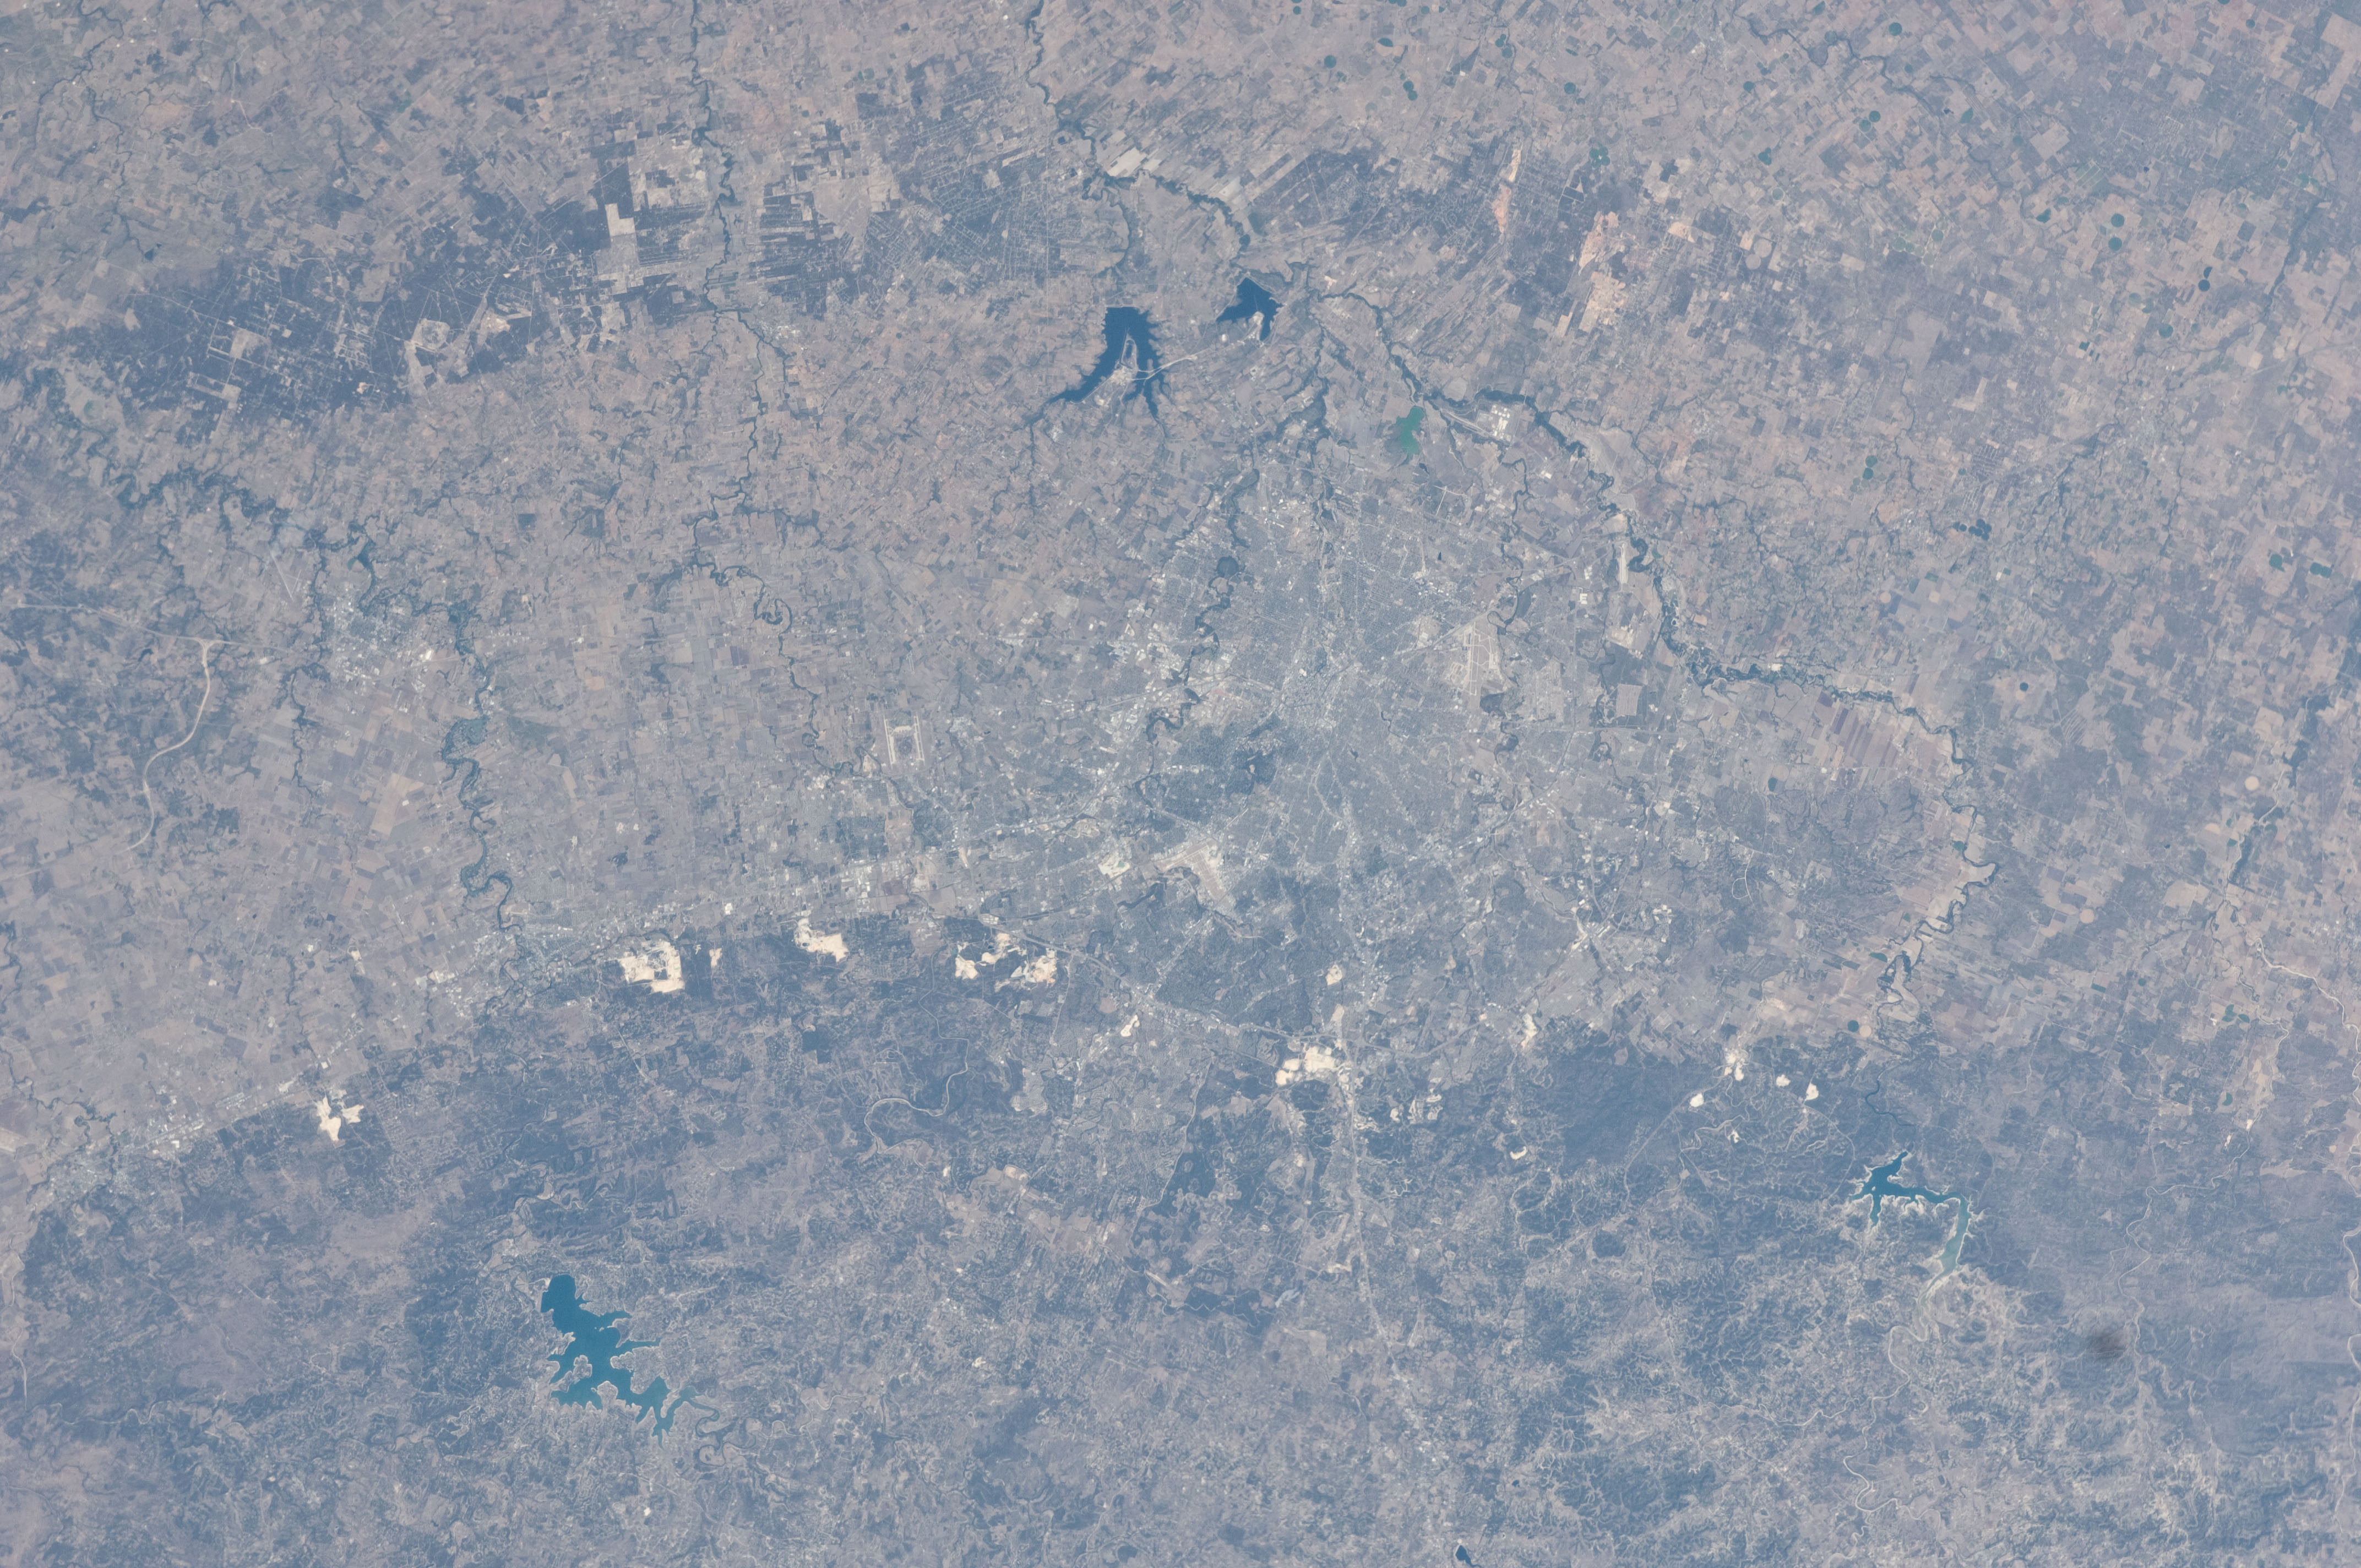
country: USA-TEXAS
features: SAN ANTONIO, BALCONES ESCARPMENT, EDWARDS PLATEAU, LAKES, ROADS, AGR.
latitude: 29.5
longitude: -98.5
